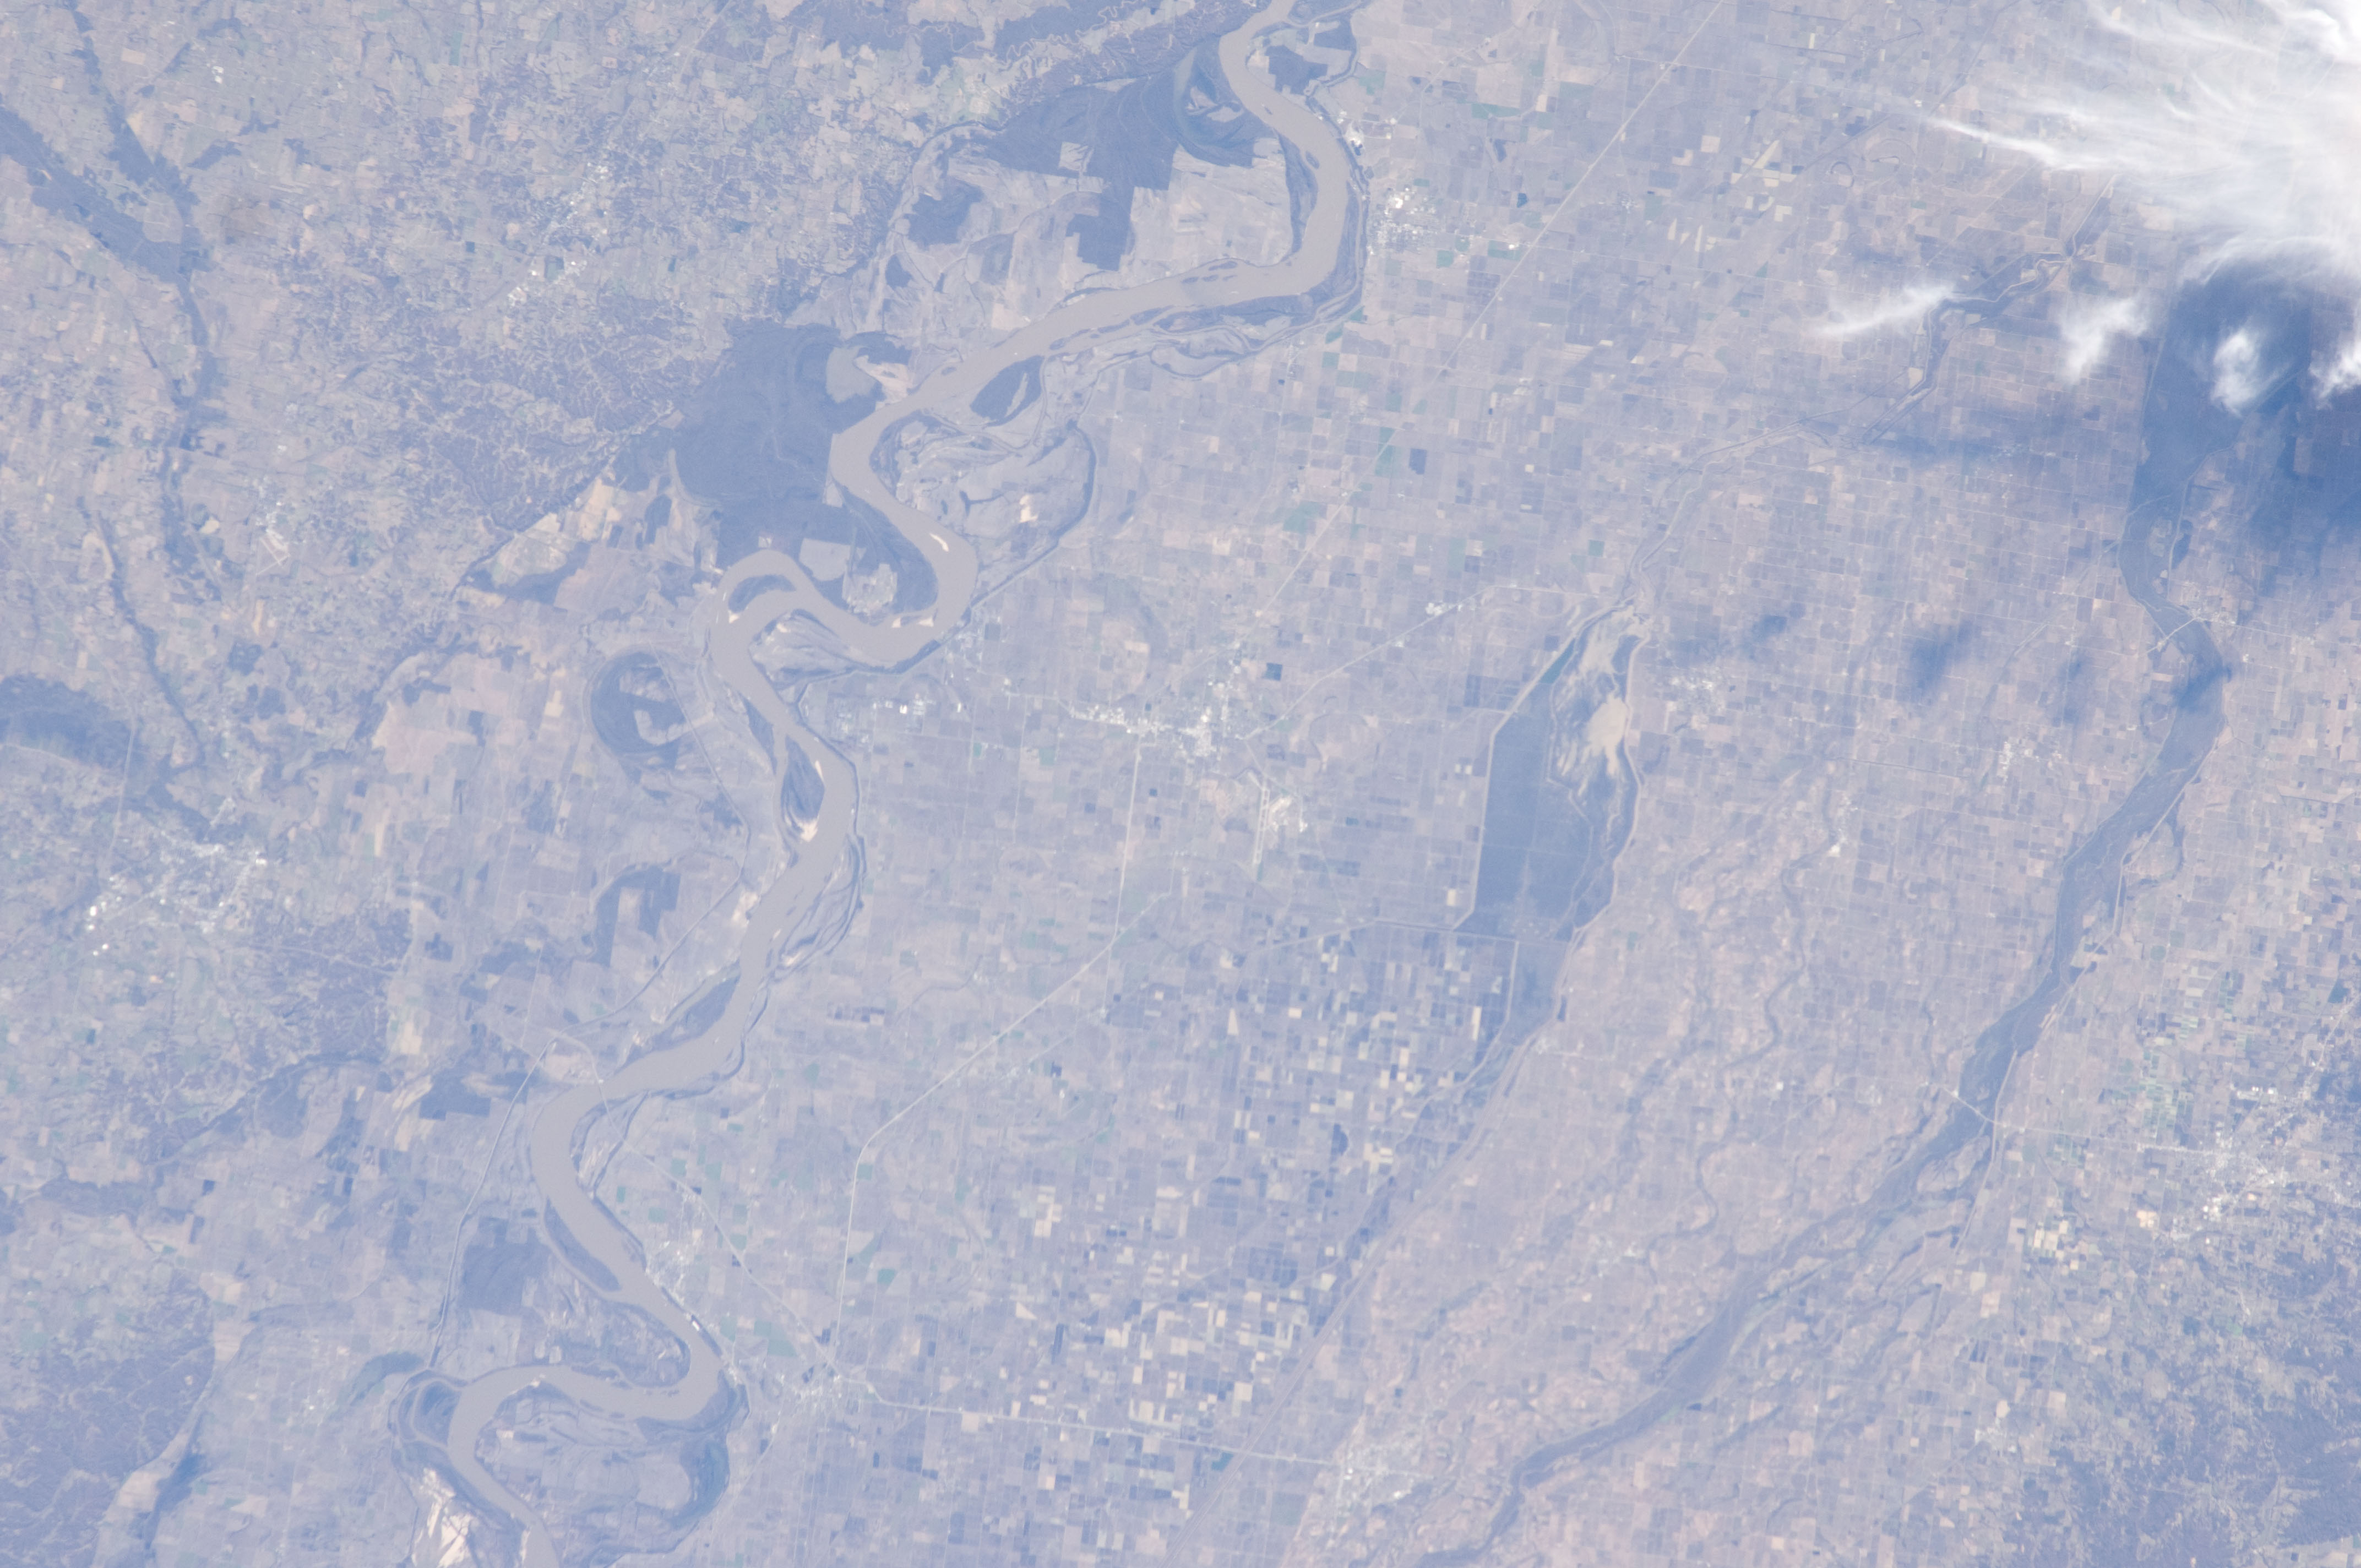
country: USA-ARKANSAS
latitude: 36.0
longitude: -89.9
